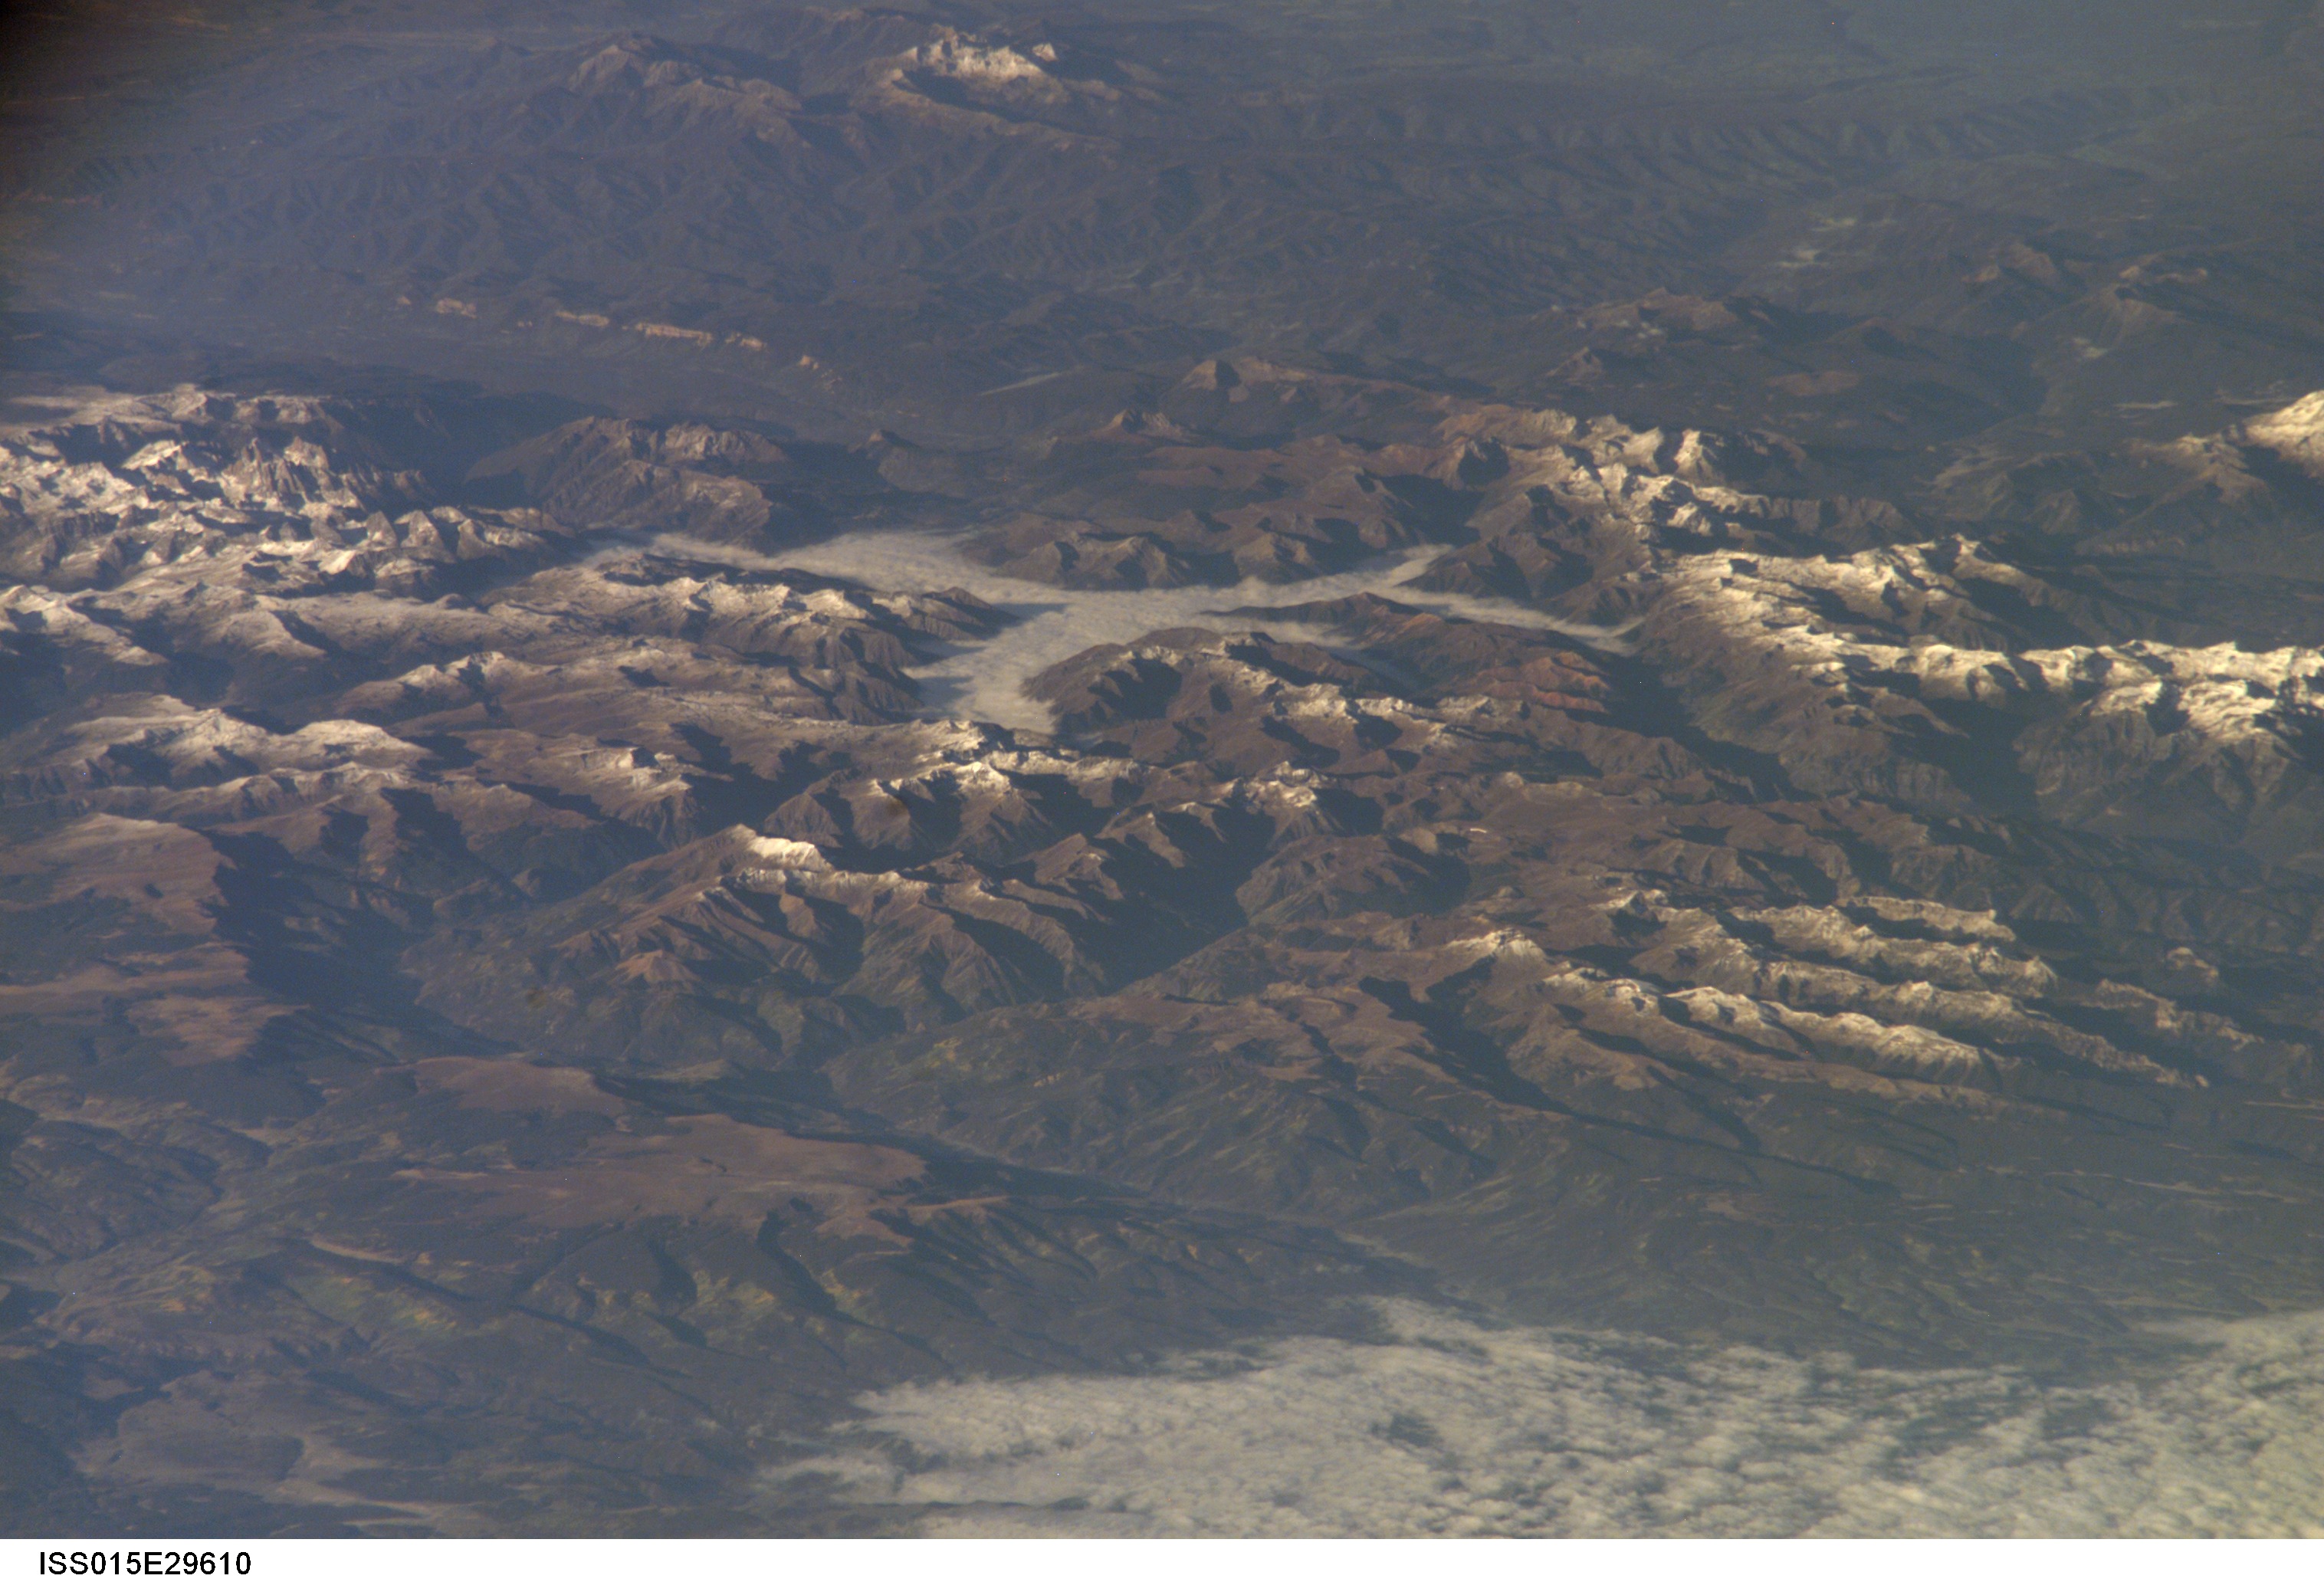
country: USA-COLORADO
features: SAN JUAN MTS., V., FOR., SNOW
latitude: 37.9
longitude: -107.6
